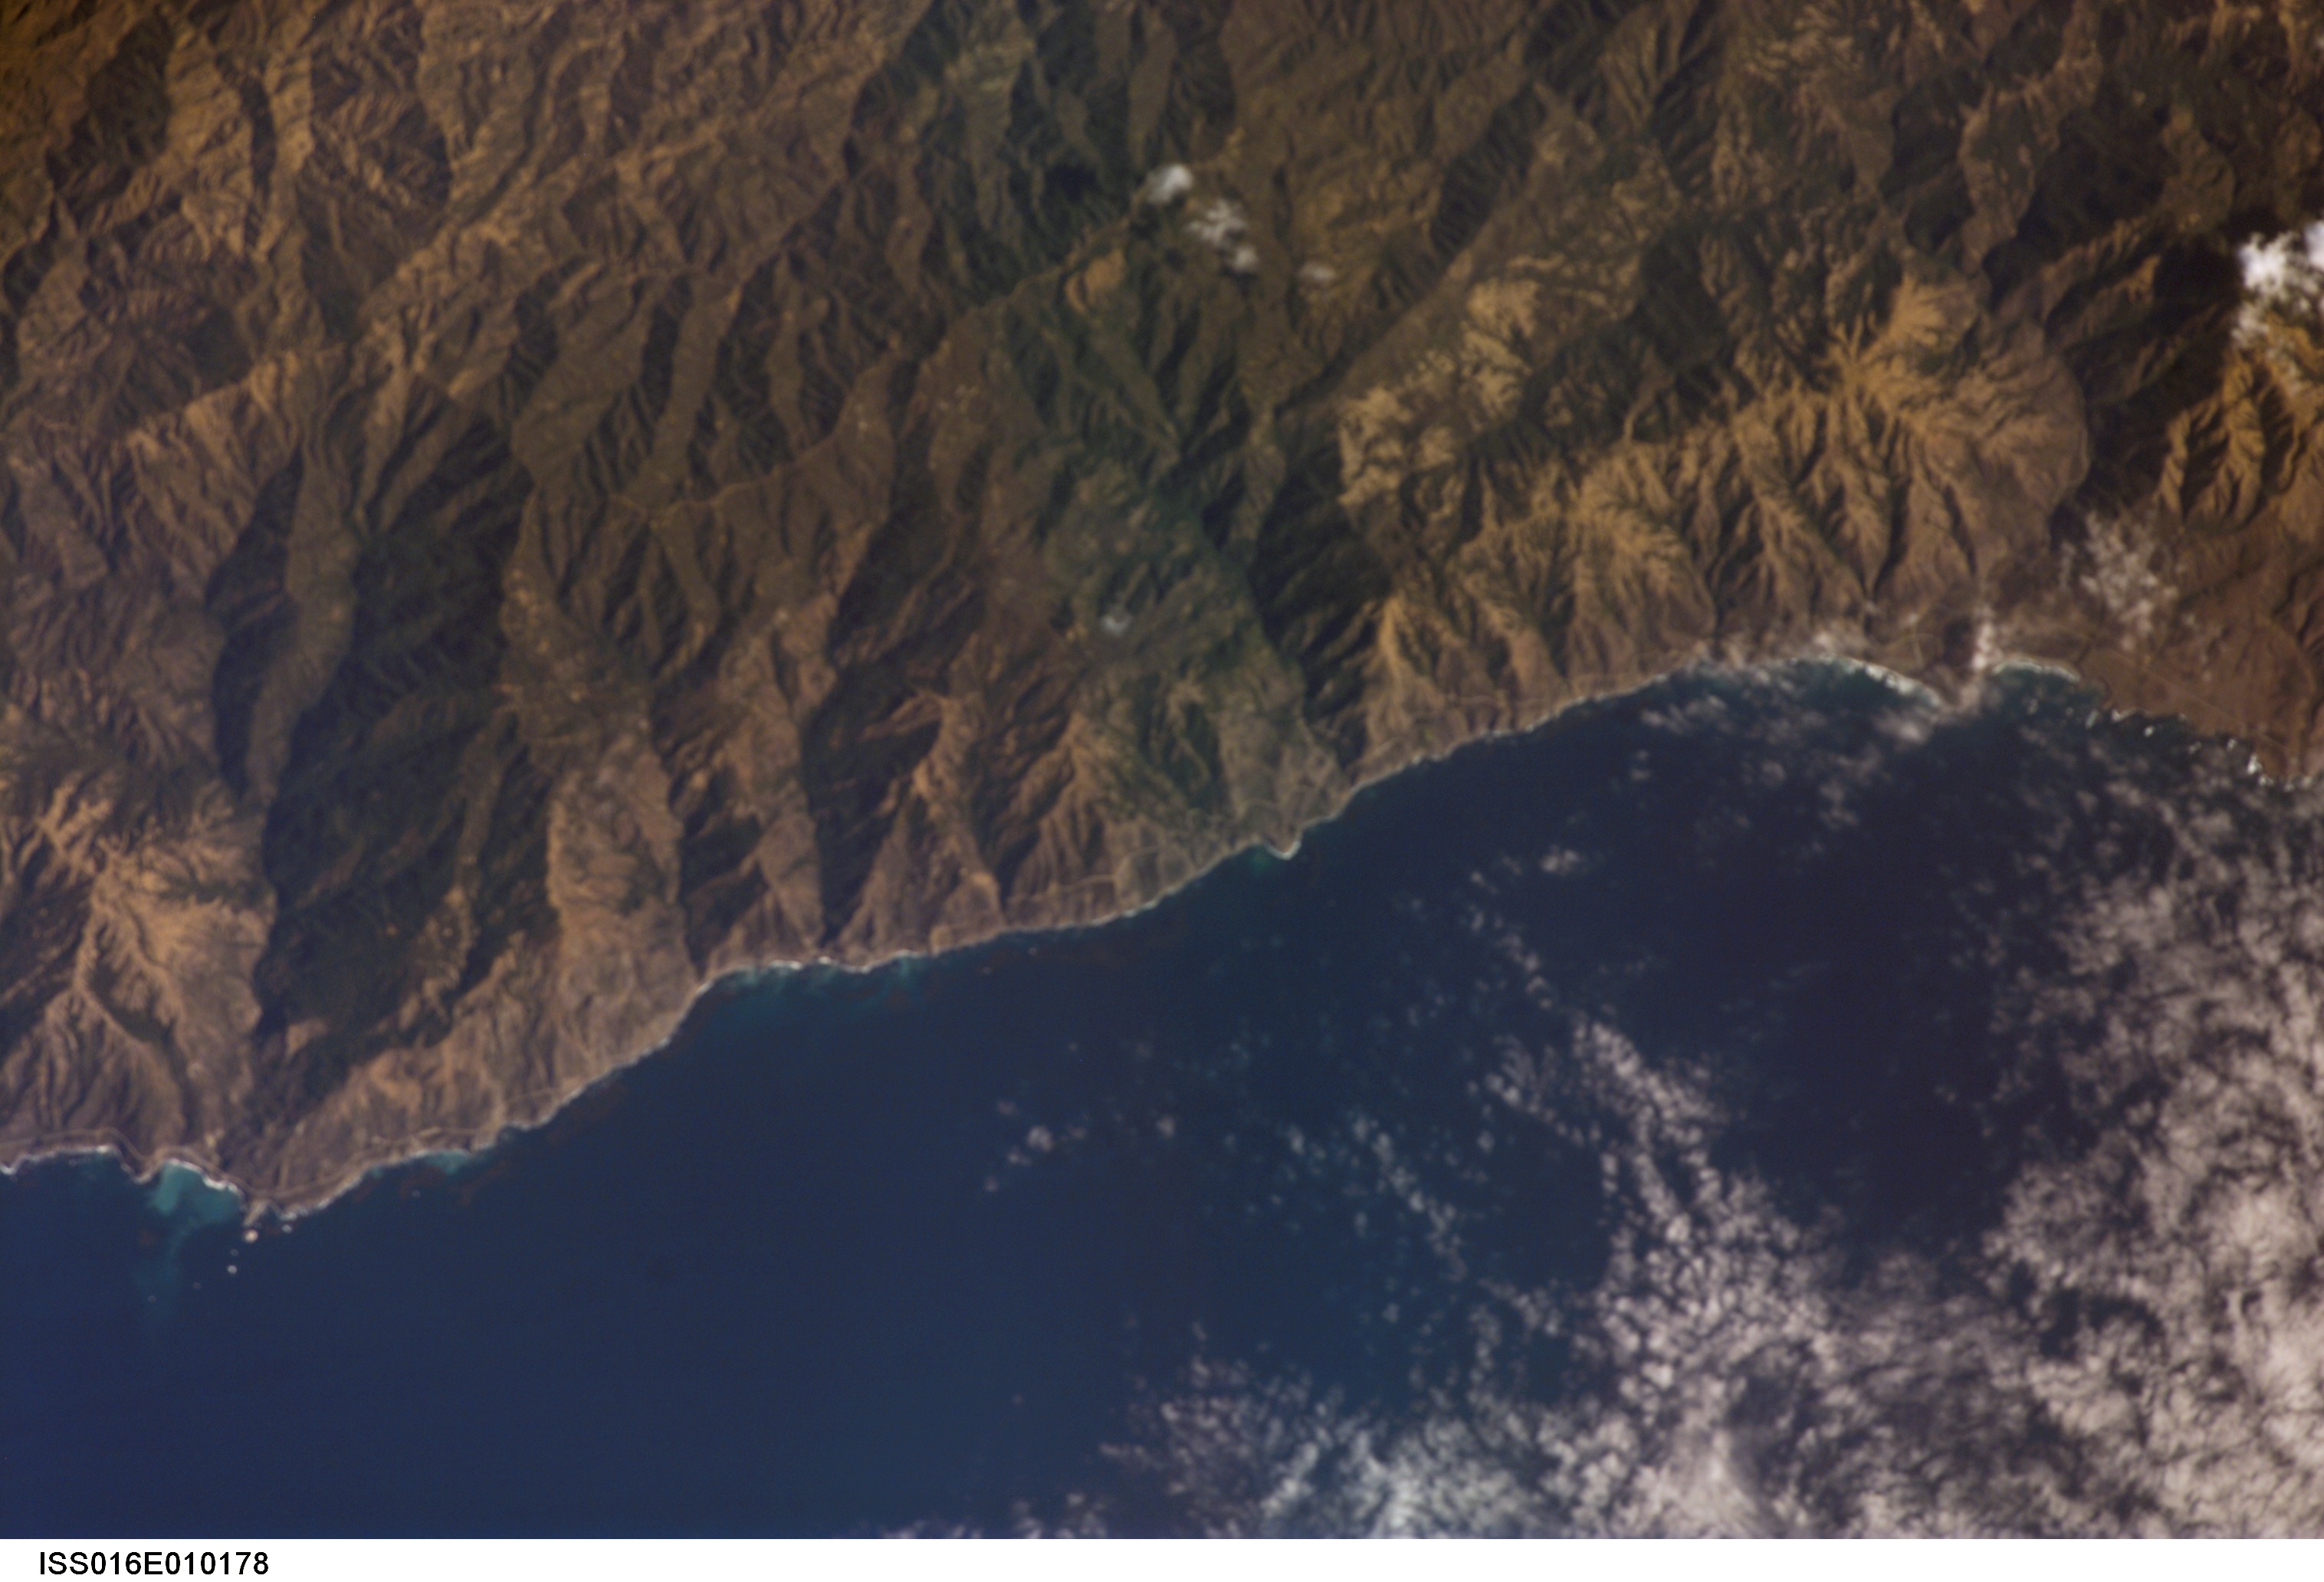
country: USA-CALIFORNIA
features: PACIFIC COAST, SANTA LUCIA RANGE
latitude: 35.8
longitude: -121.4
